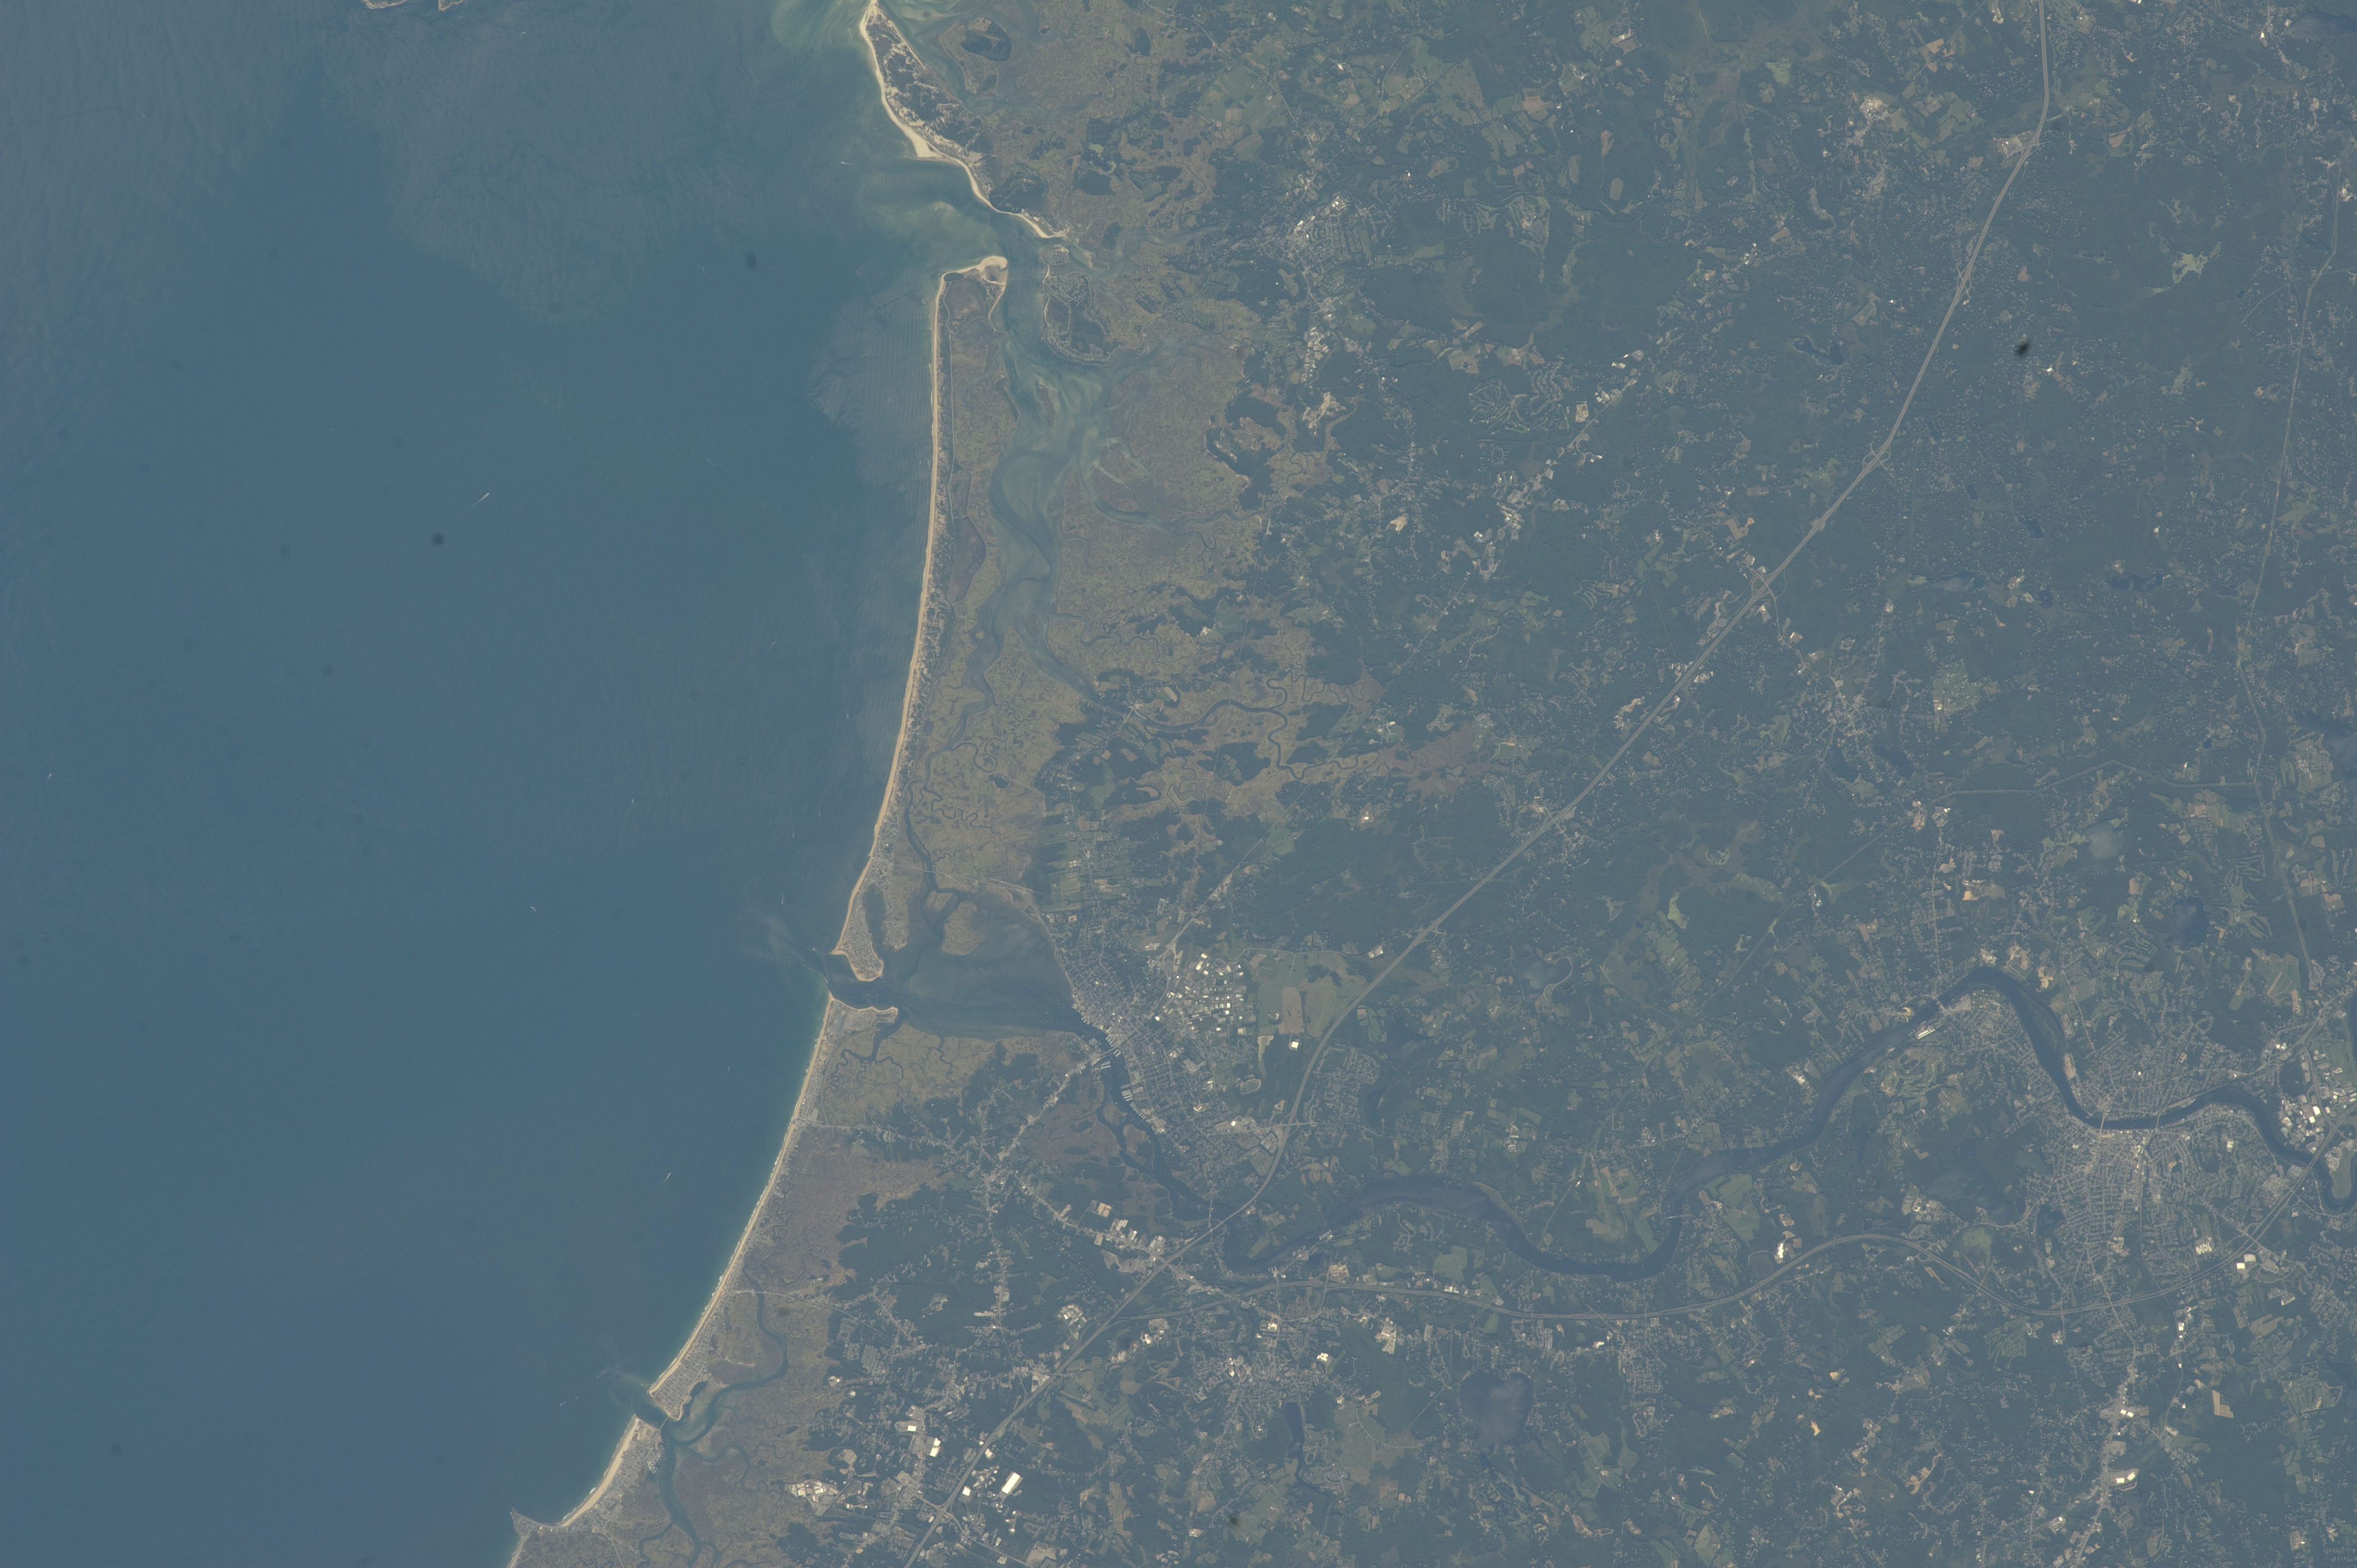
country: USA-MASSACHUSETTS
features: G. OF MAINE, PLUM I. SOUND, PLUM ISLAND R., MERRIMACK R., HAVERHILL
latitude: 42.7
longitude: -71.0
